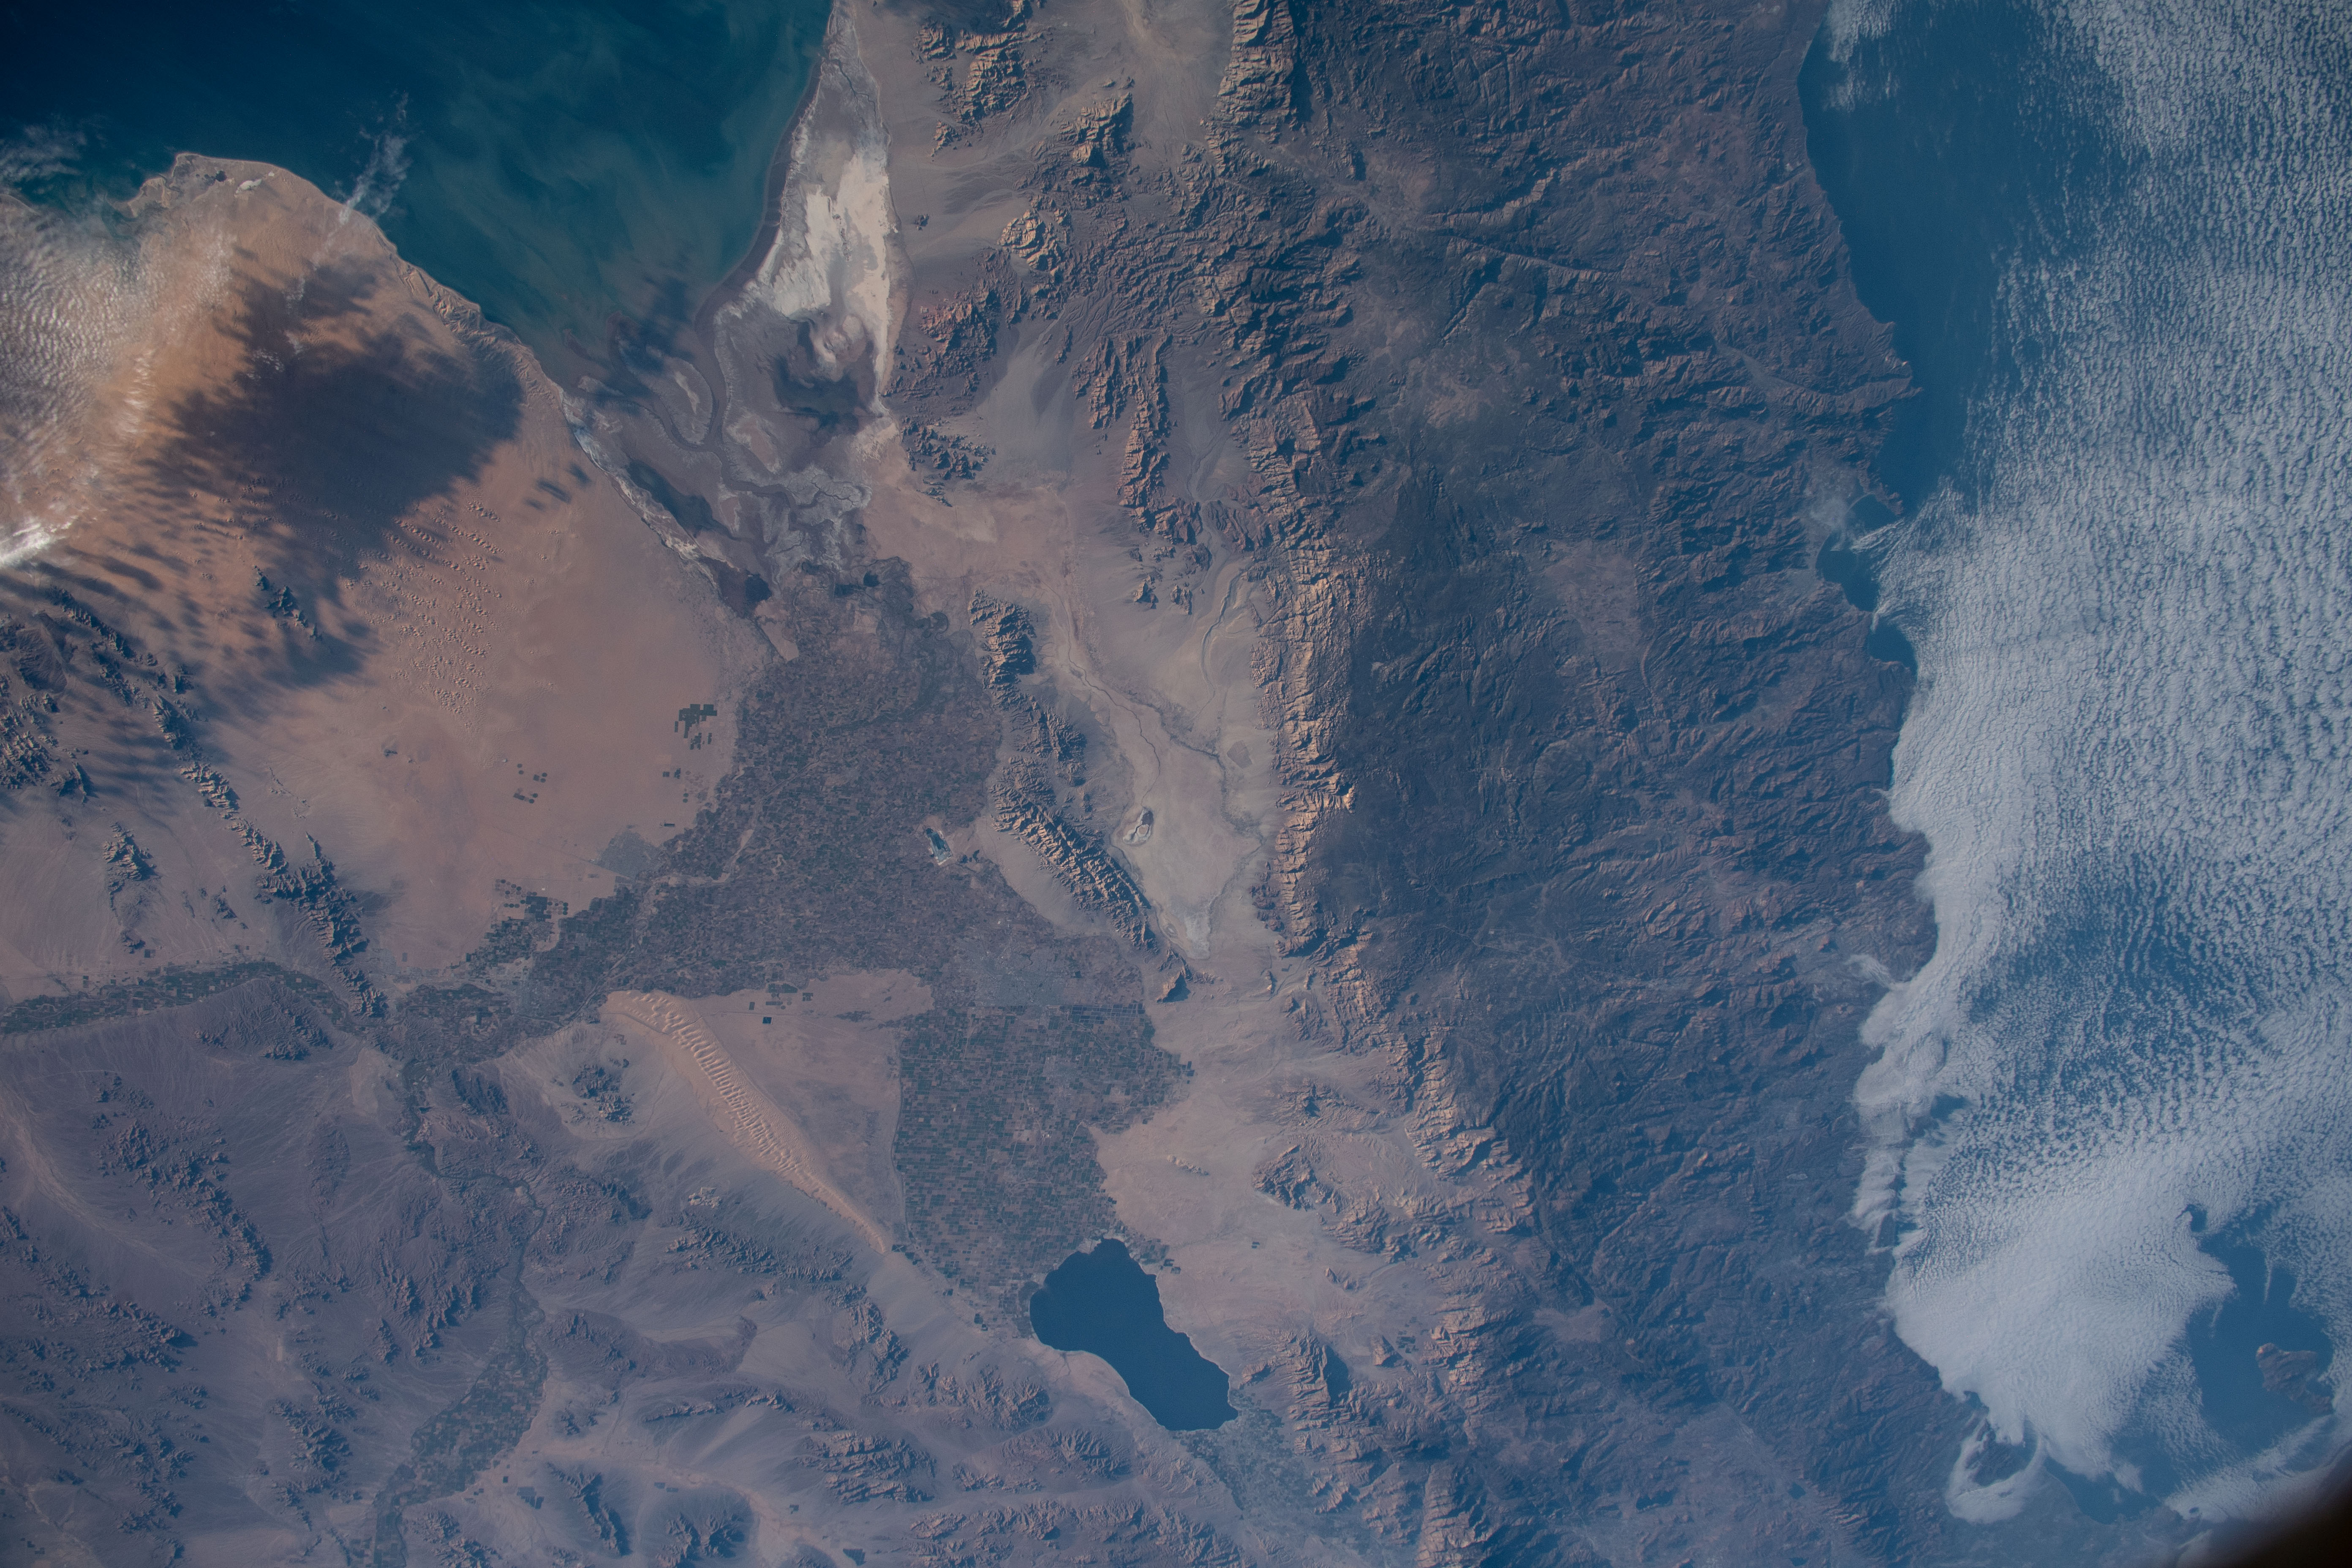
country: MEXICO
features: SALTON SEA, SAN DIEGO, MEXICALI, WAGNER BASIN
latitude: 32.5
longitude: -115.5
